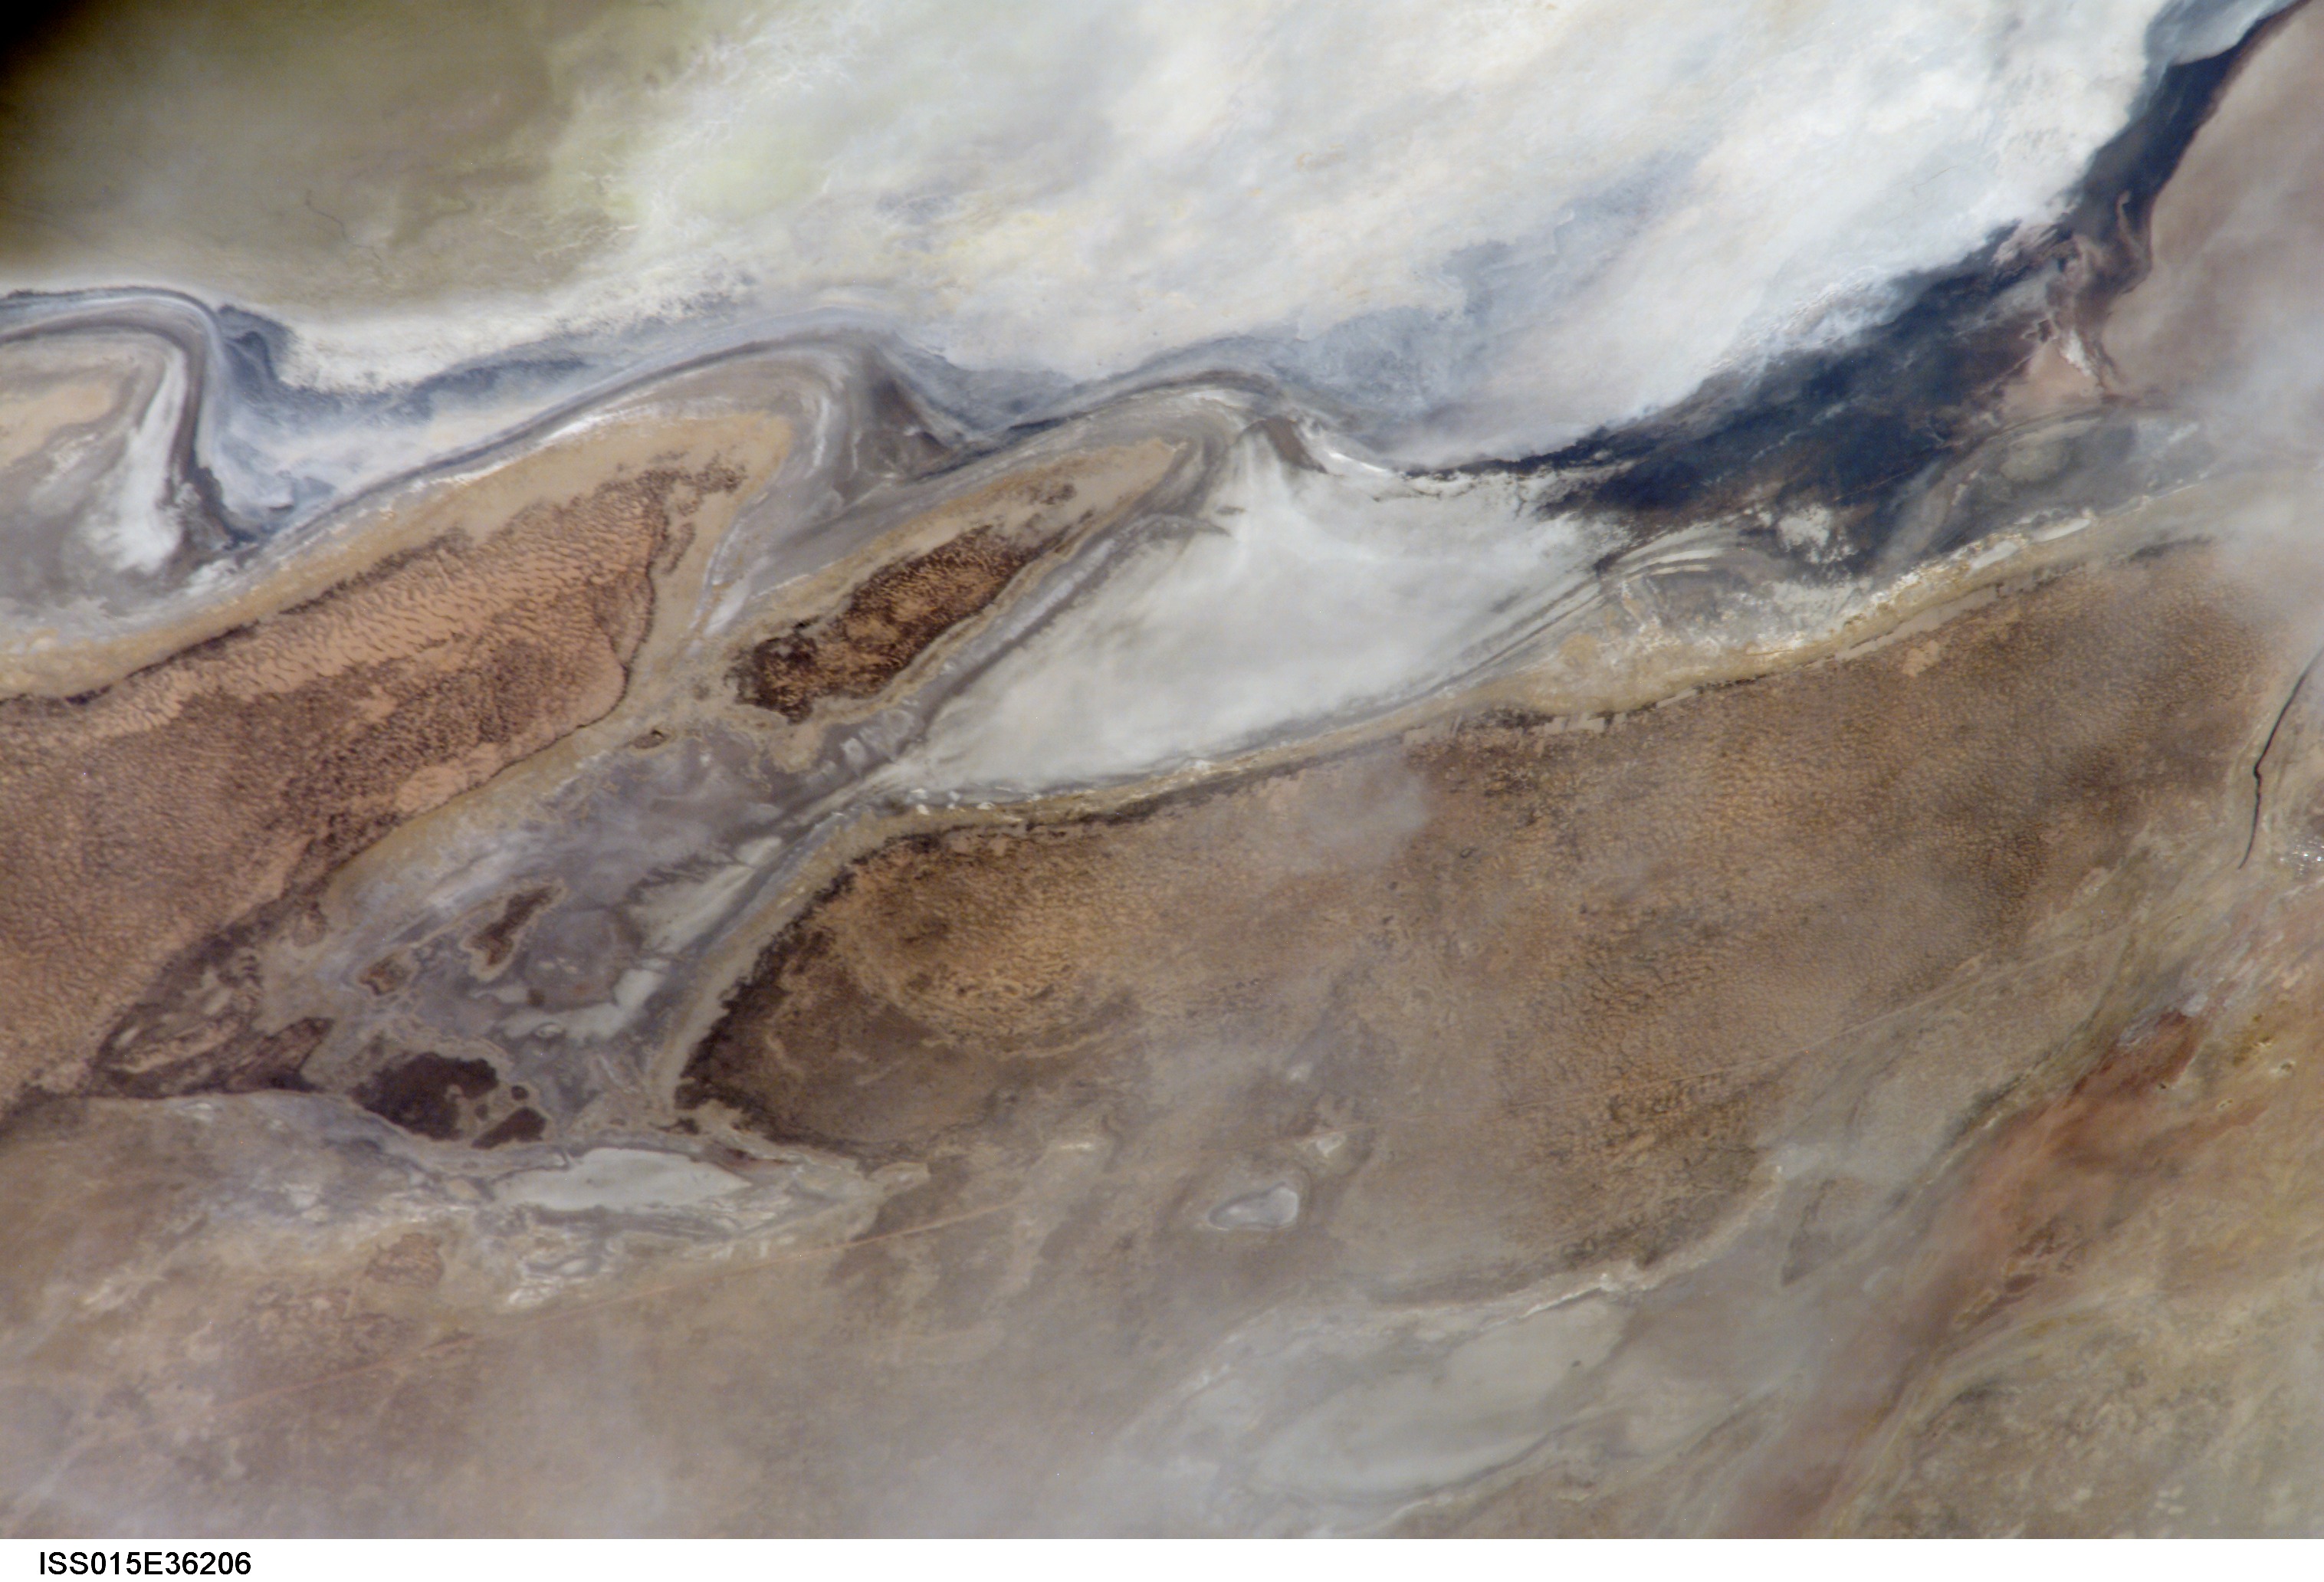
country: BOLIVIA
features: SW. LAGO POOPO, DUNES
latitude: -19.1
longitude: -67.1
